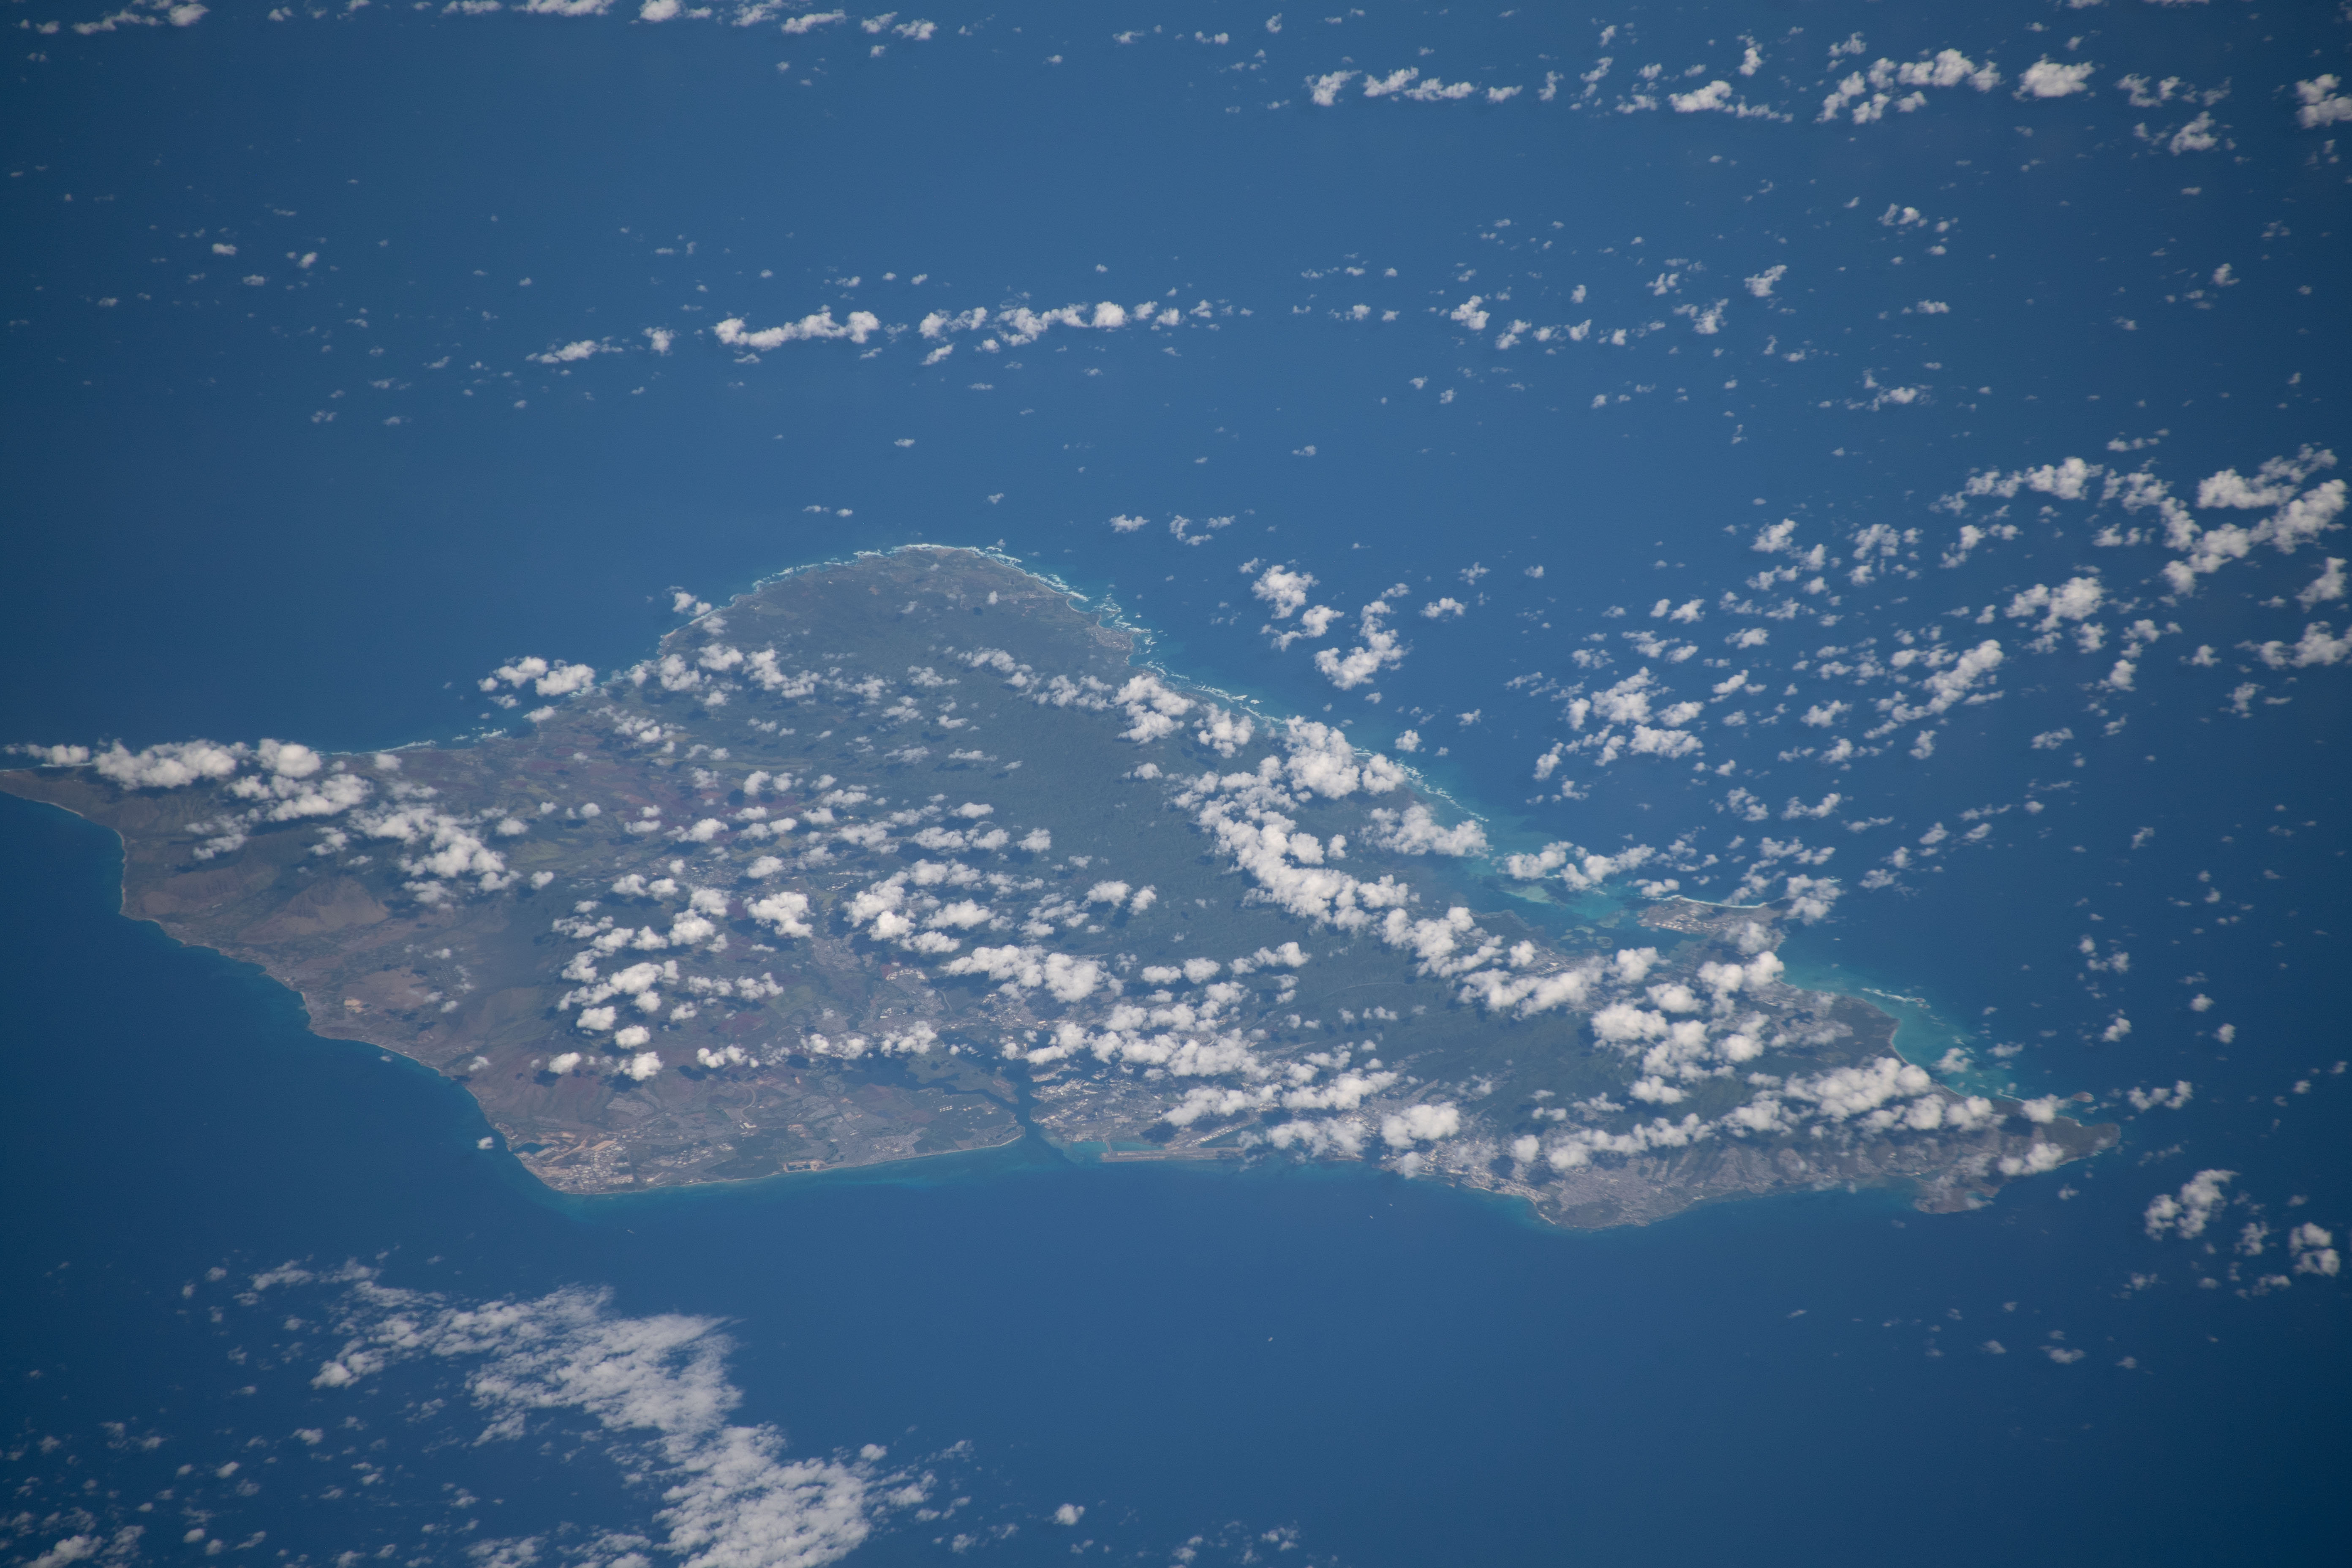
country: USA-HAWAII
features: O'AHU, HAUULA, PUNAUU, SACRED FALLS STATE PARK
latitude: 21.6
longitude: -157.9
